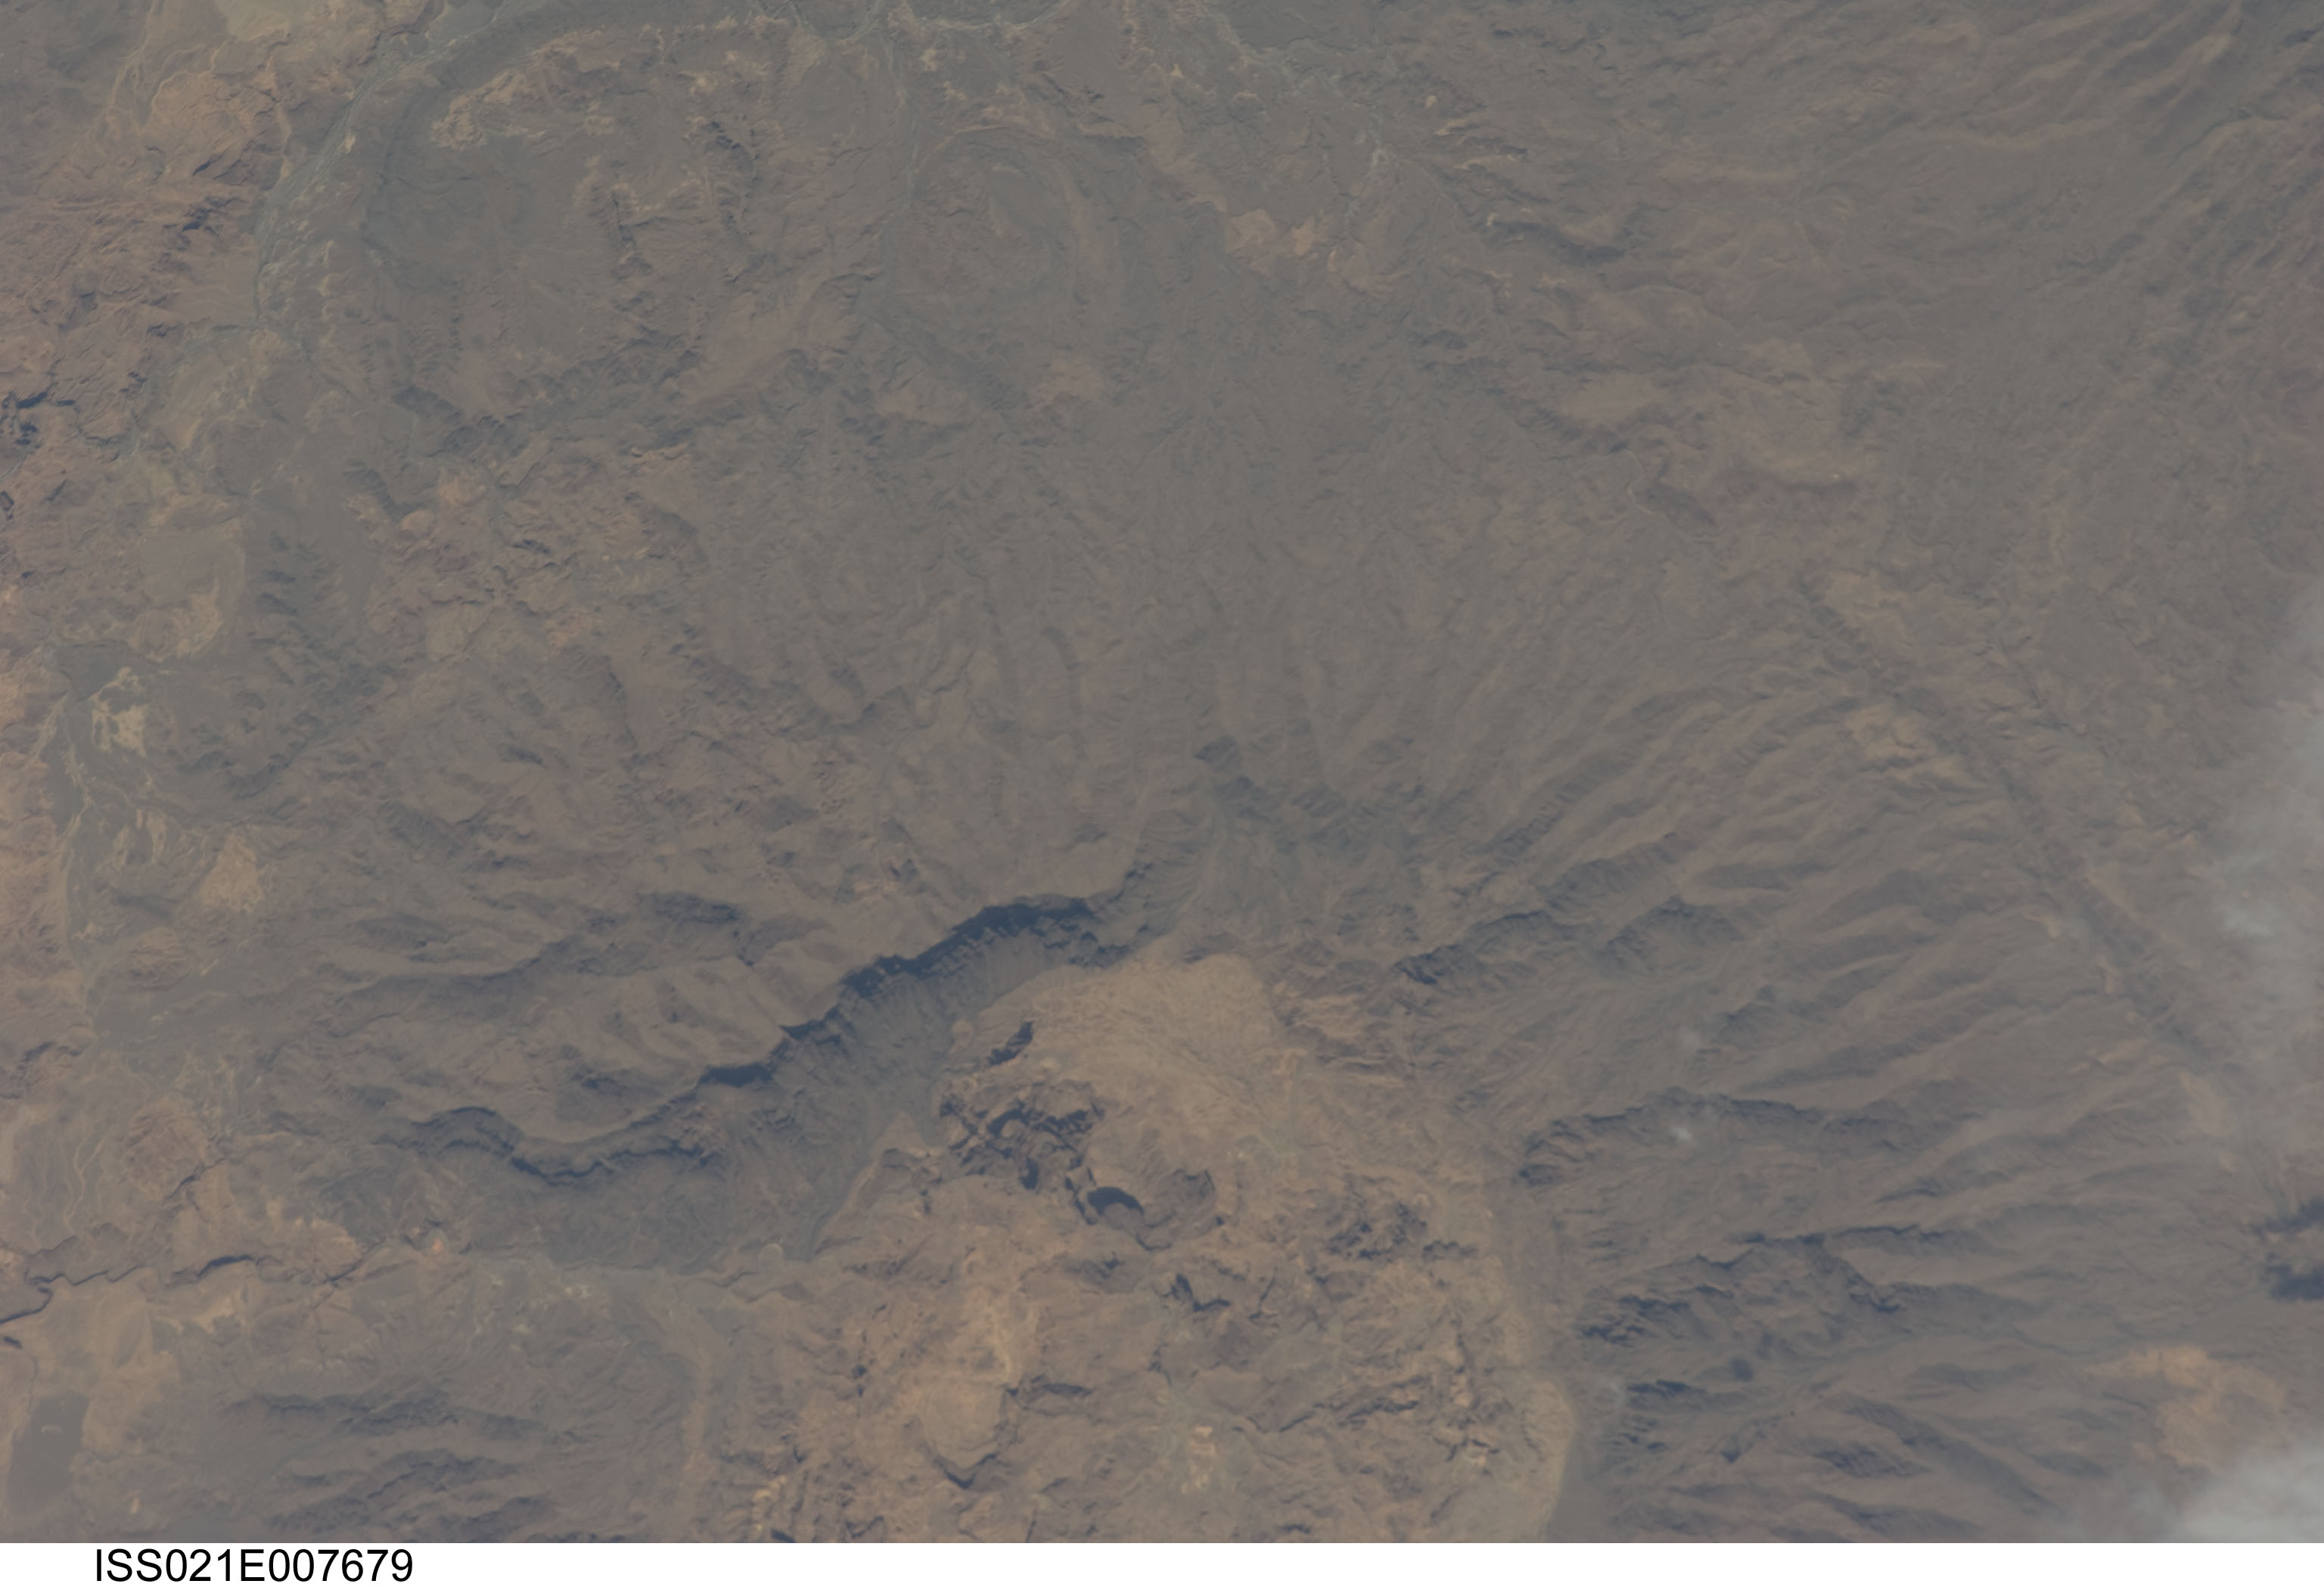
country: CHAD
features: CHAD
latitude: 21.0
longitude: 17.7
